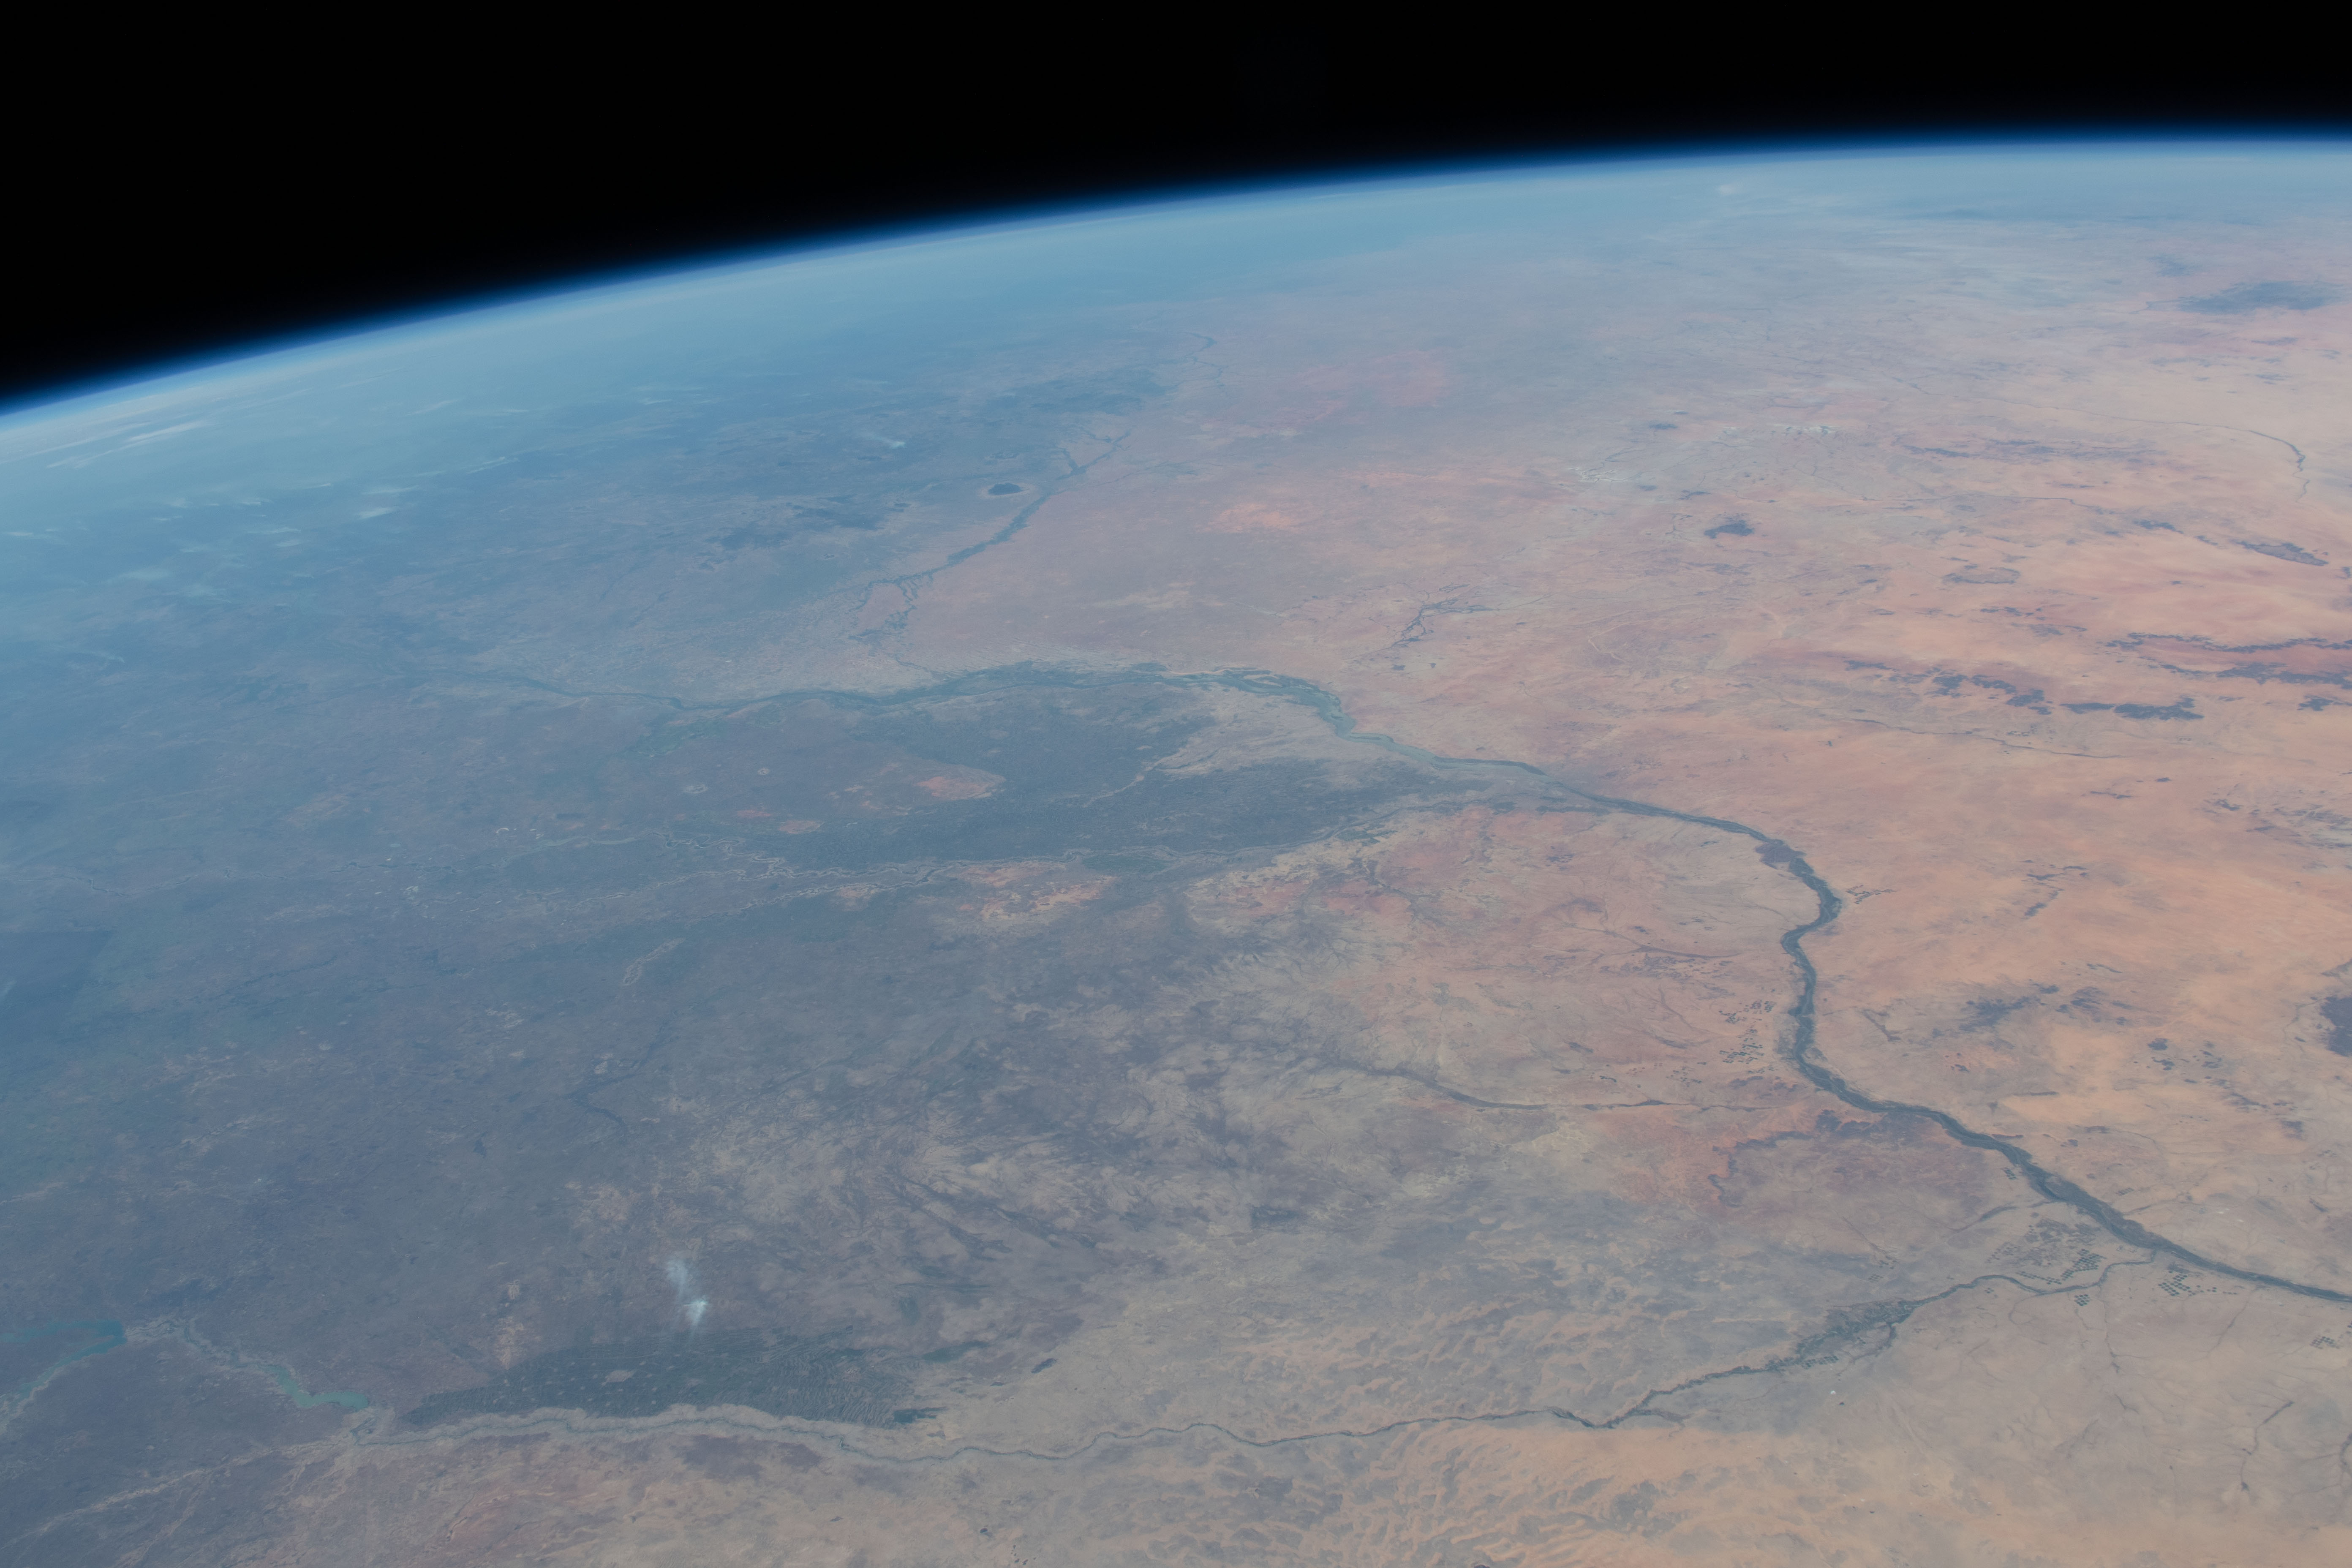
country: SUDAN
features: SUDAN, WHITE NILE RIVER
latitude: 14.5
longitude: 32.5
